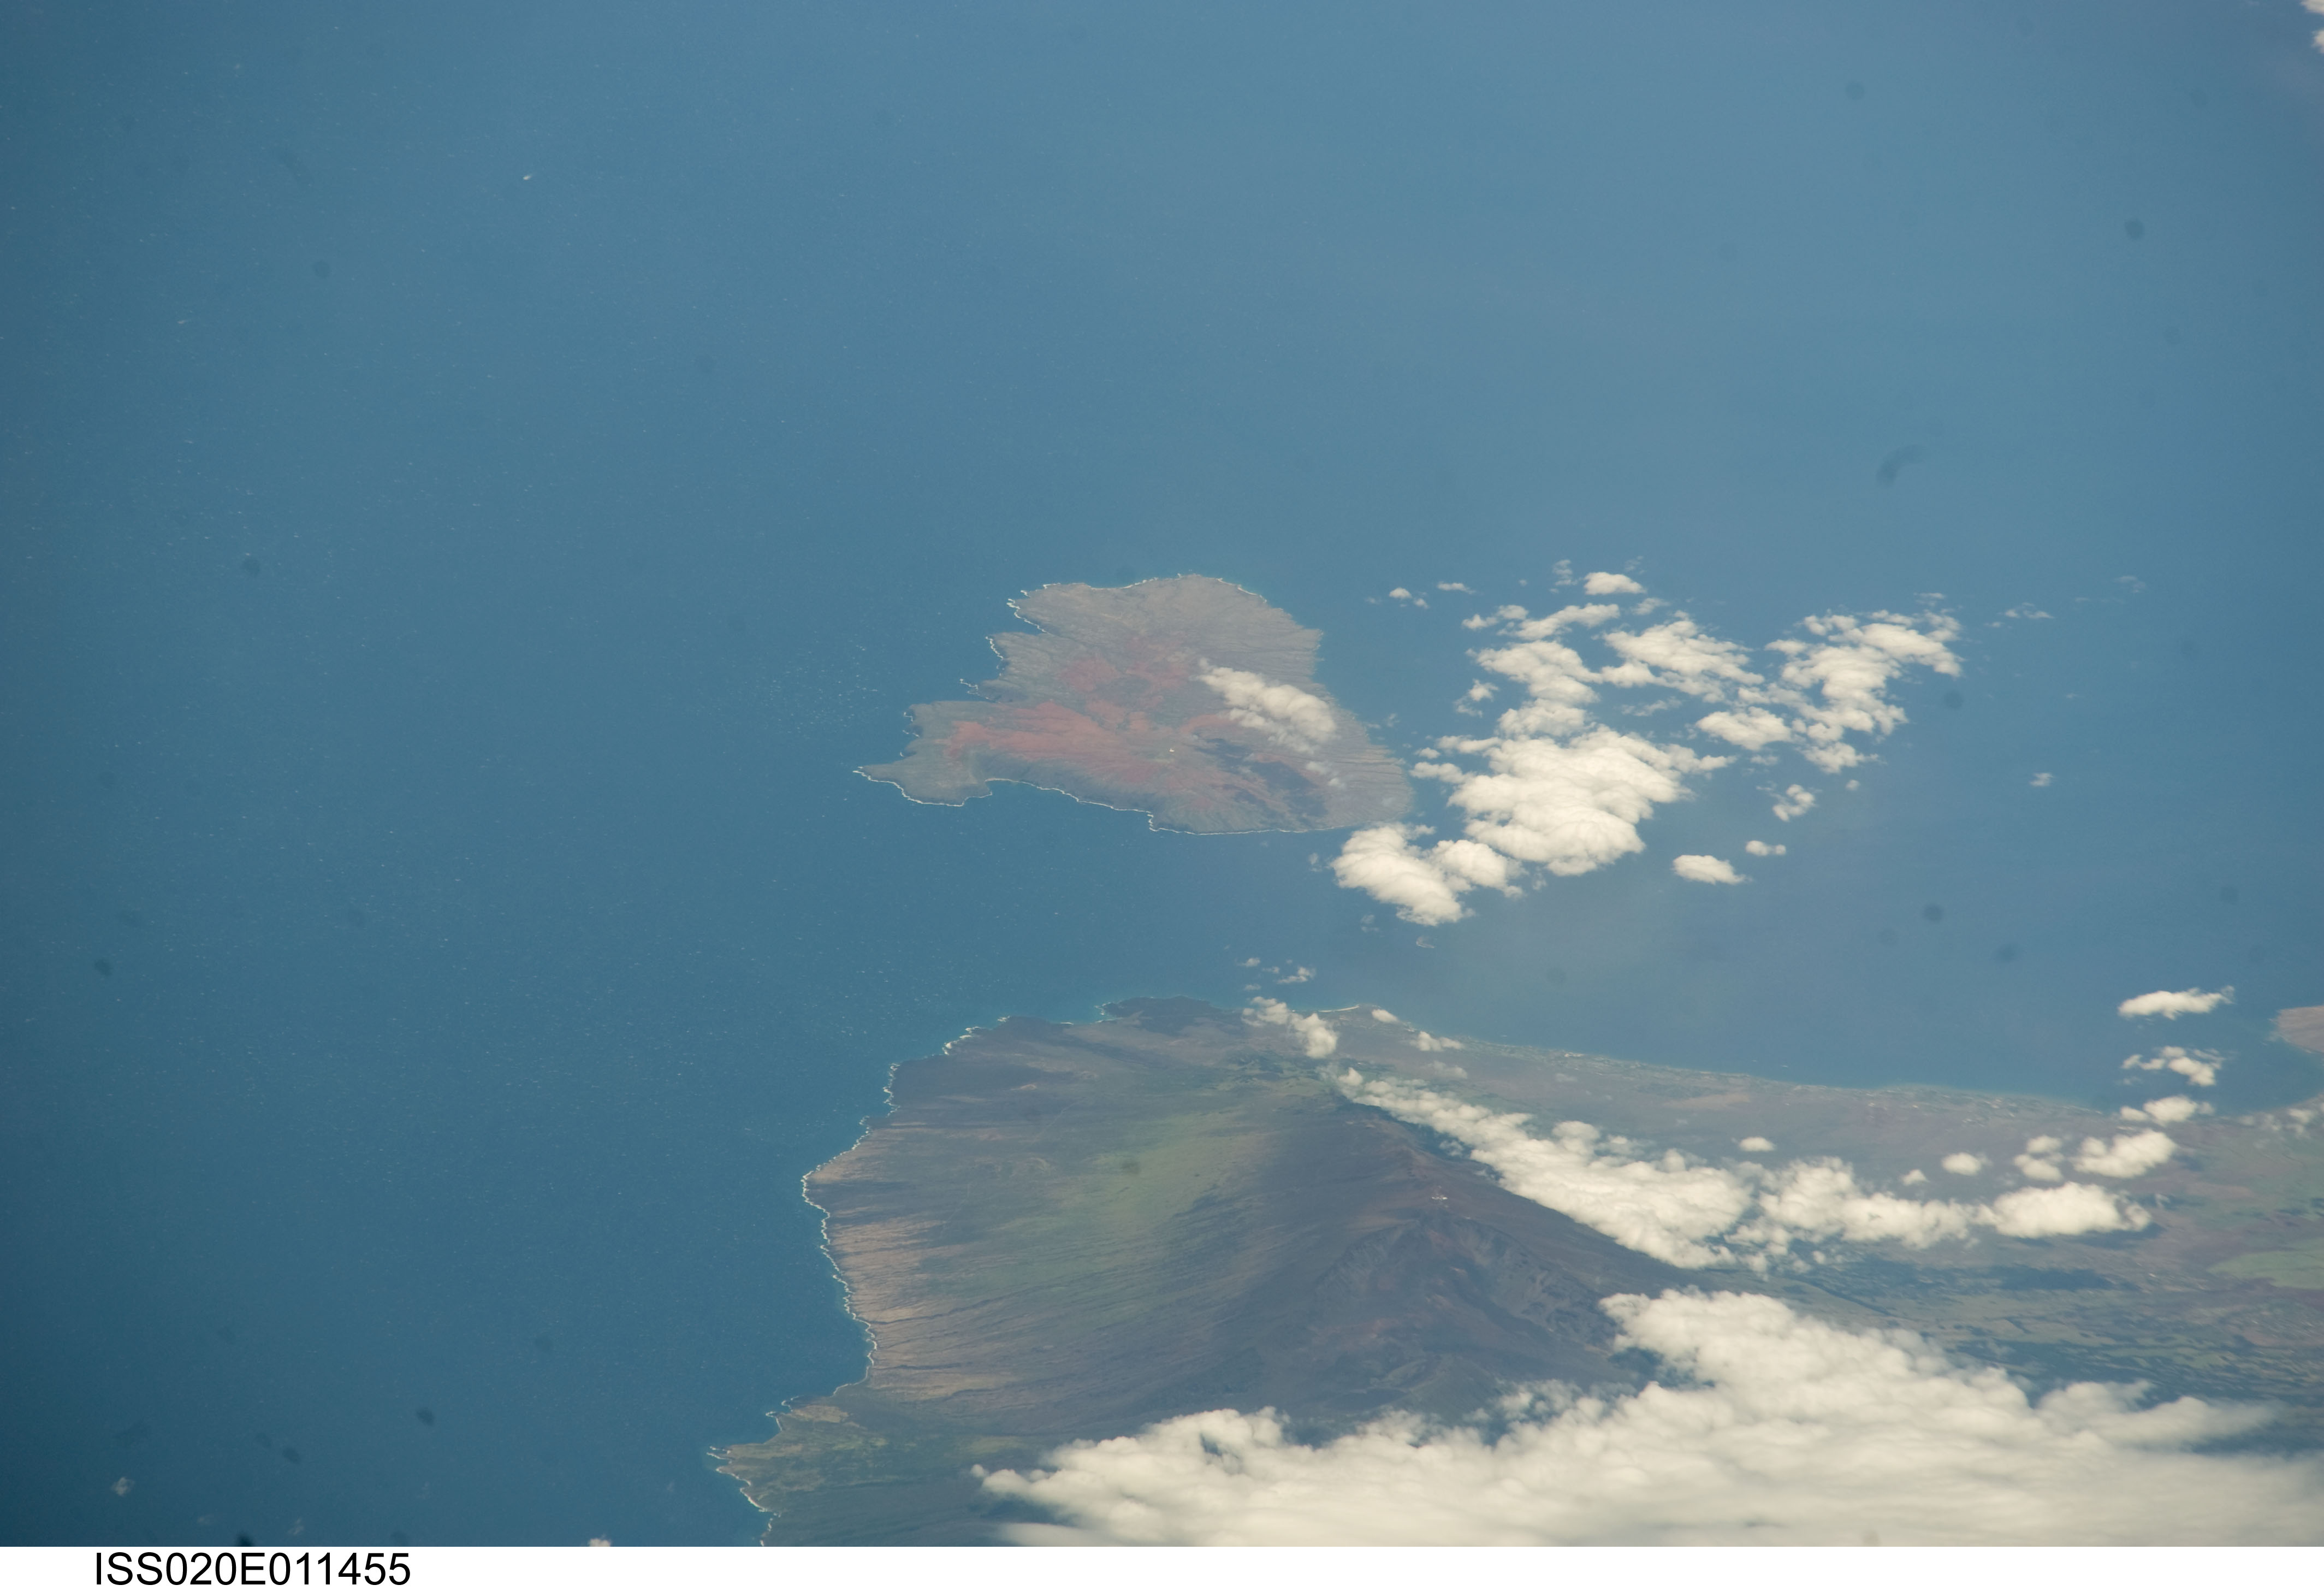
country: USA-HAWAII
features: WAILEA HI,MAUI,HALEAKALĀ
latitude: 20.6
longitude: -156.6
